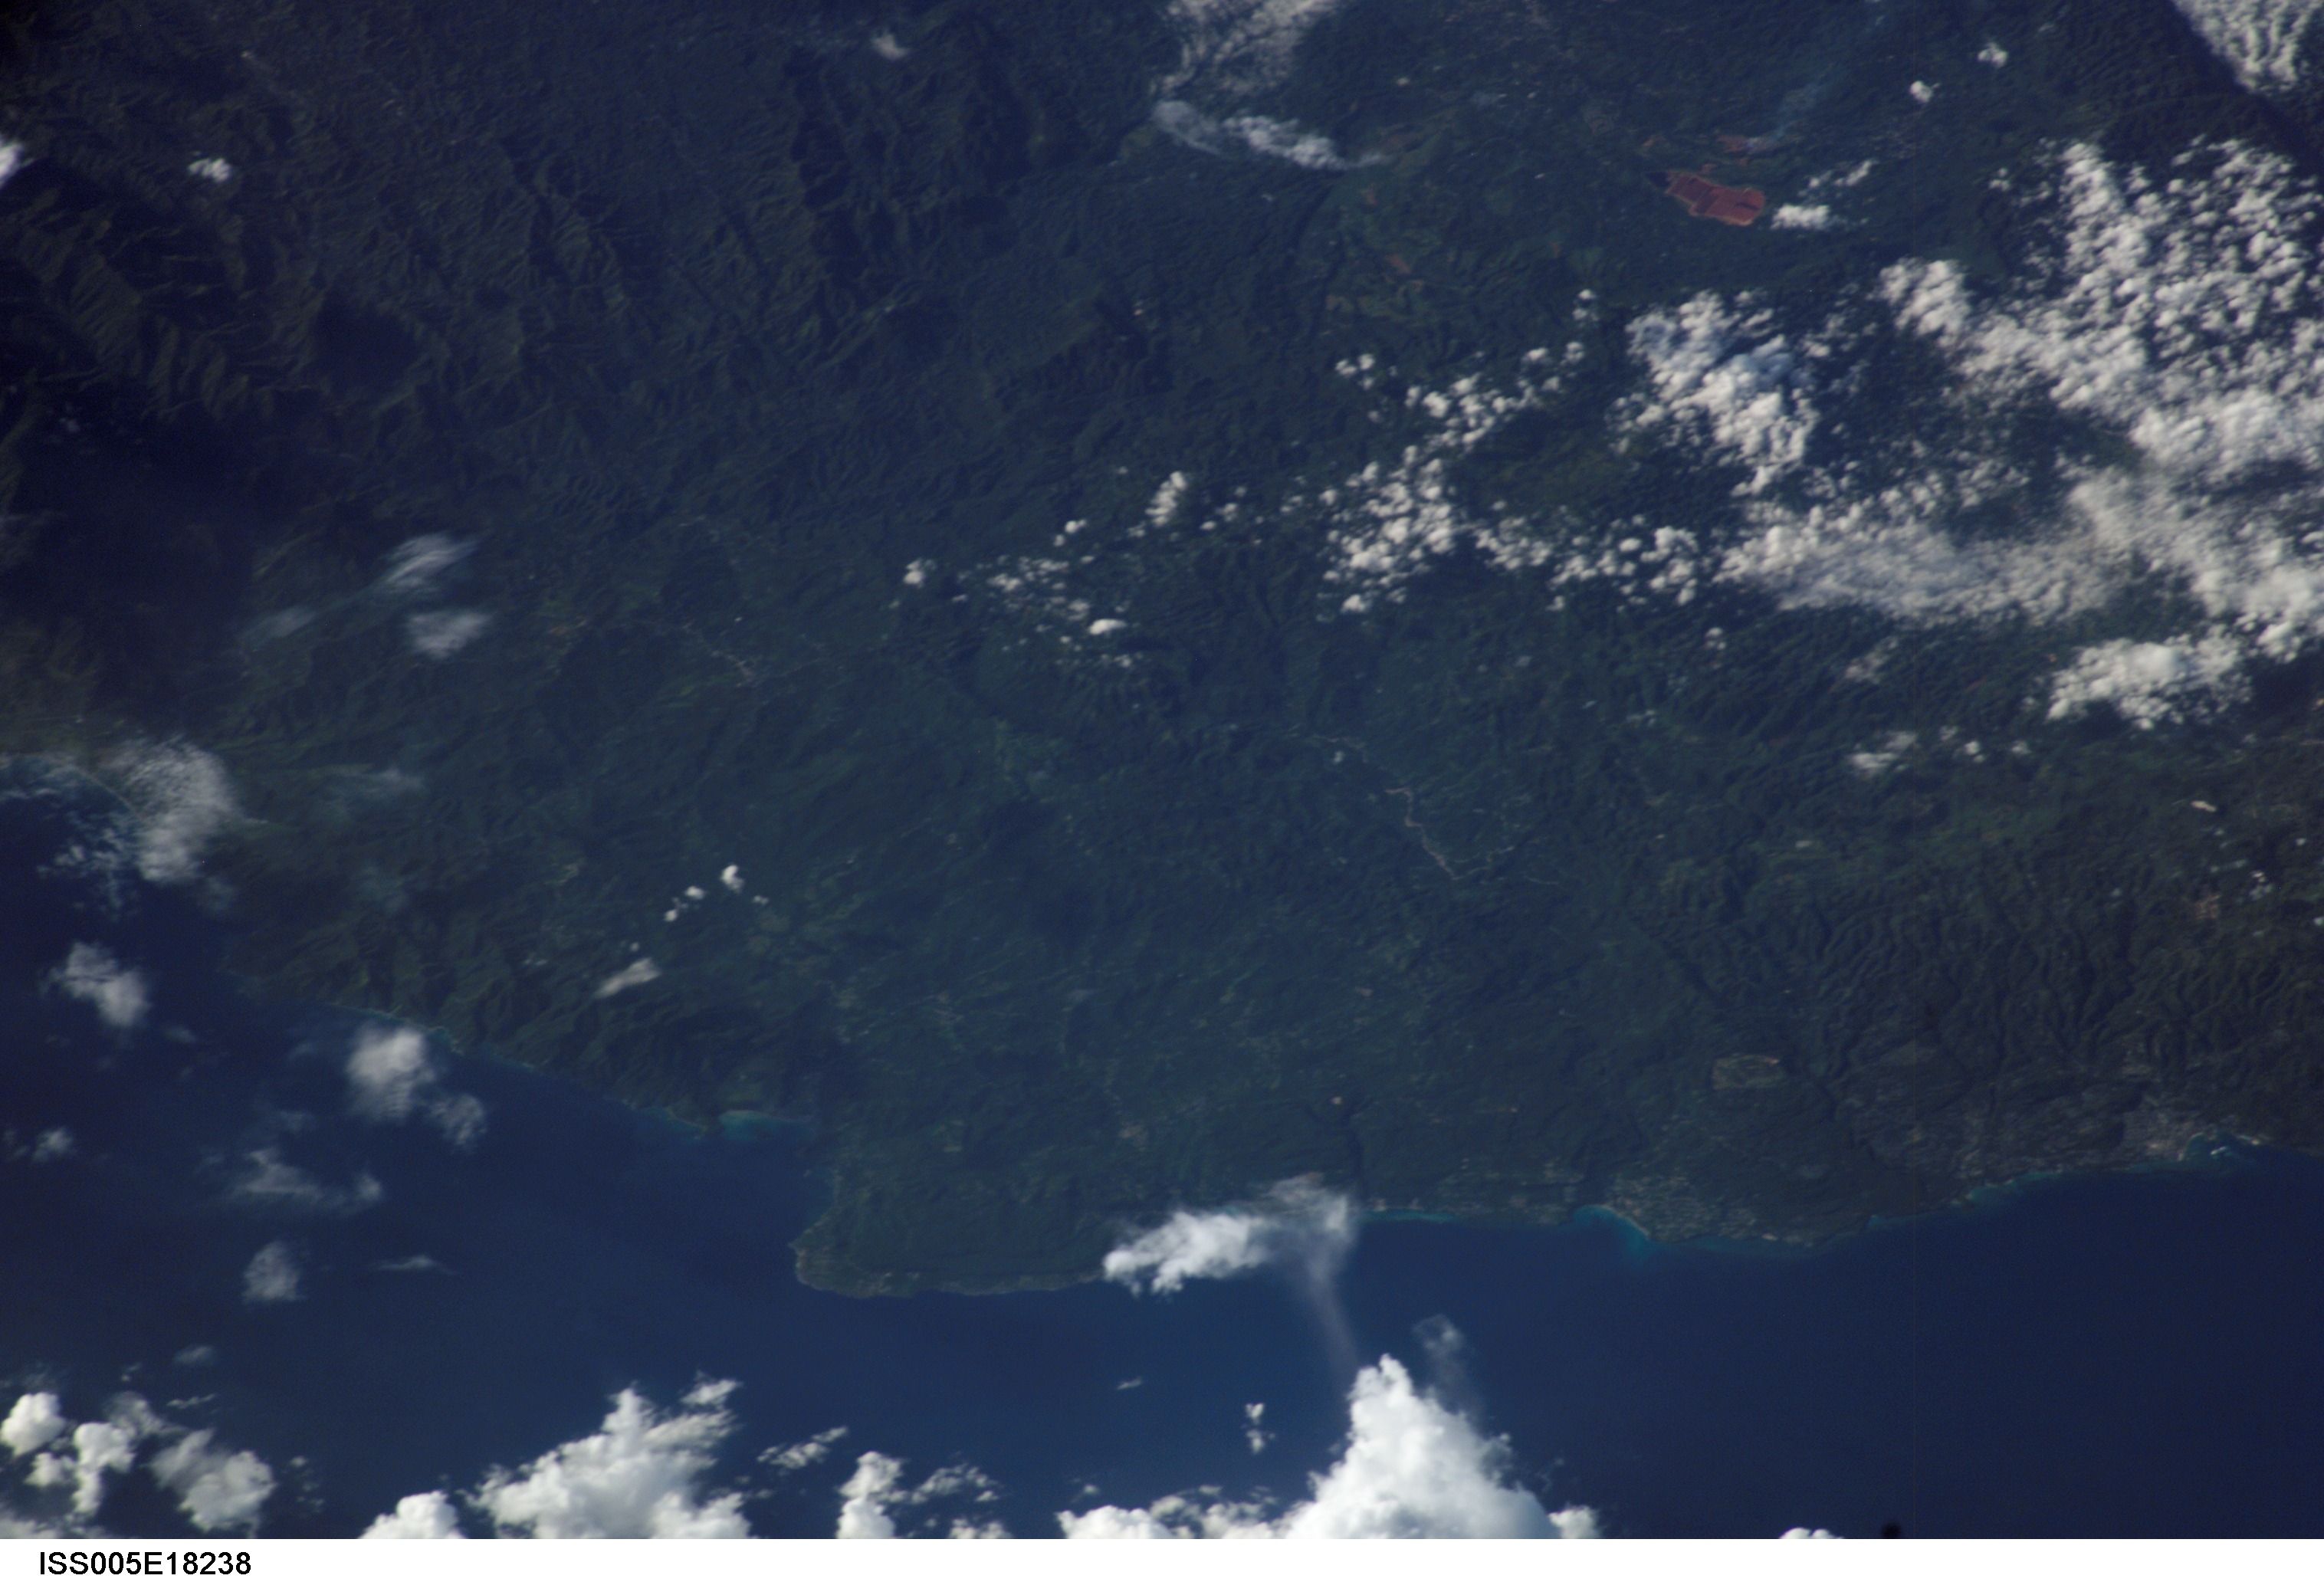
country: JAMAICA
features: PORT MARIA, COASTAL AREA
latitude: 18.5
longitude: -77.0
